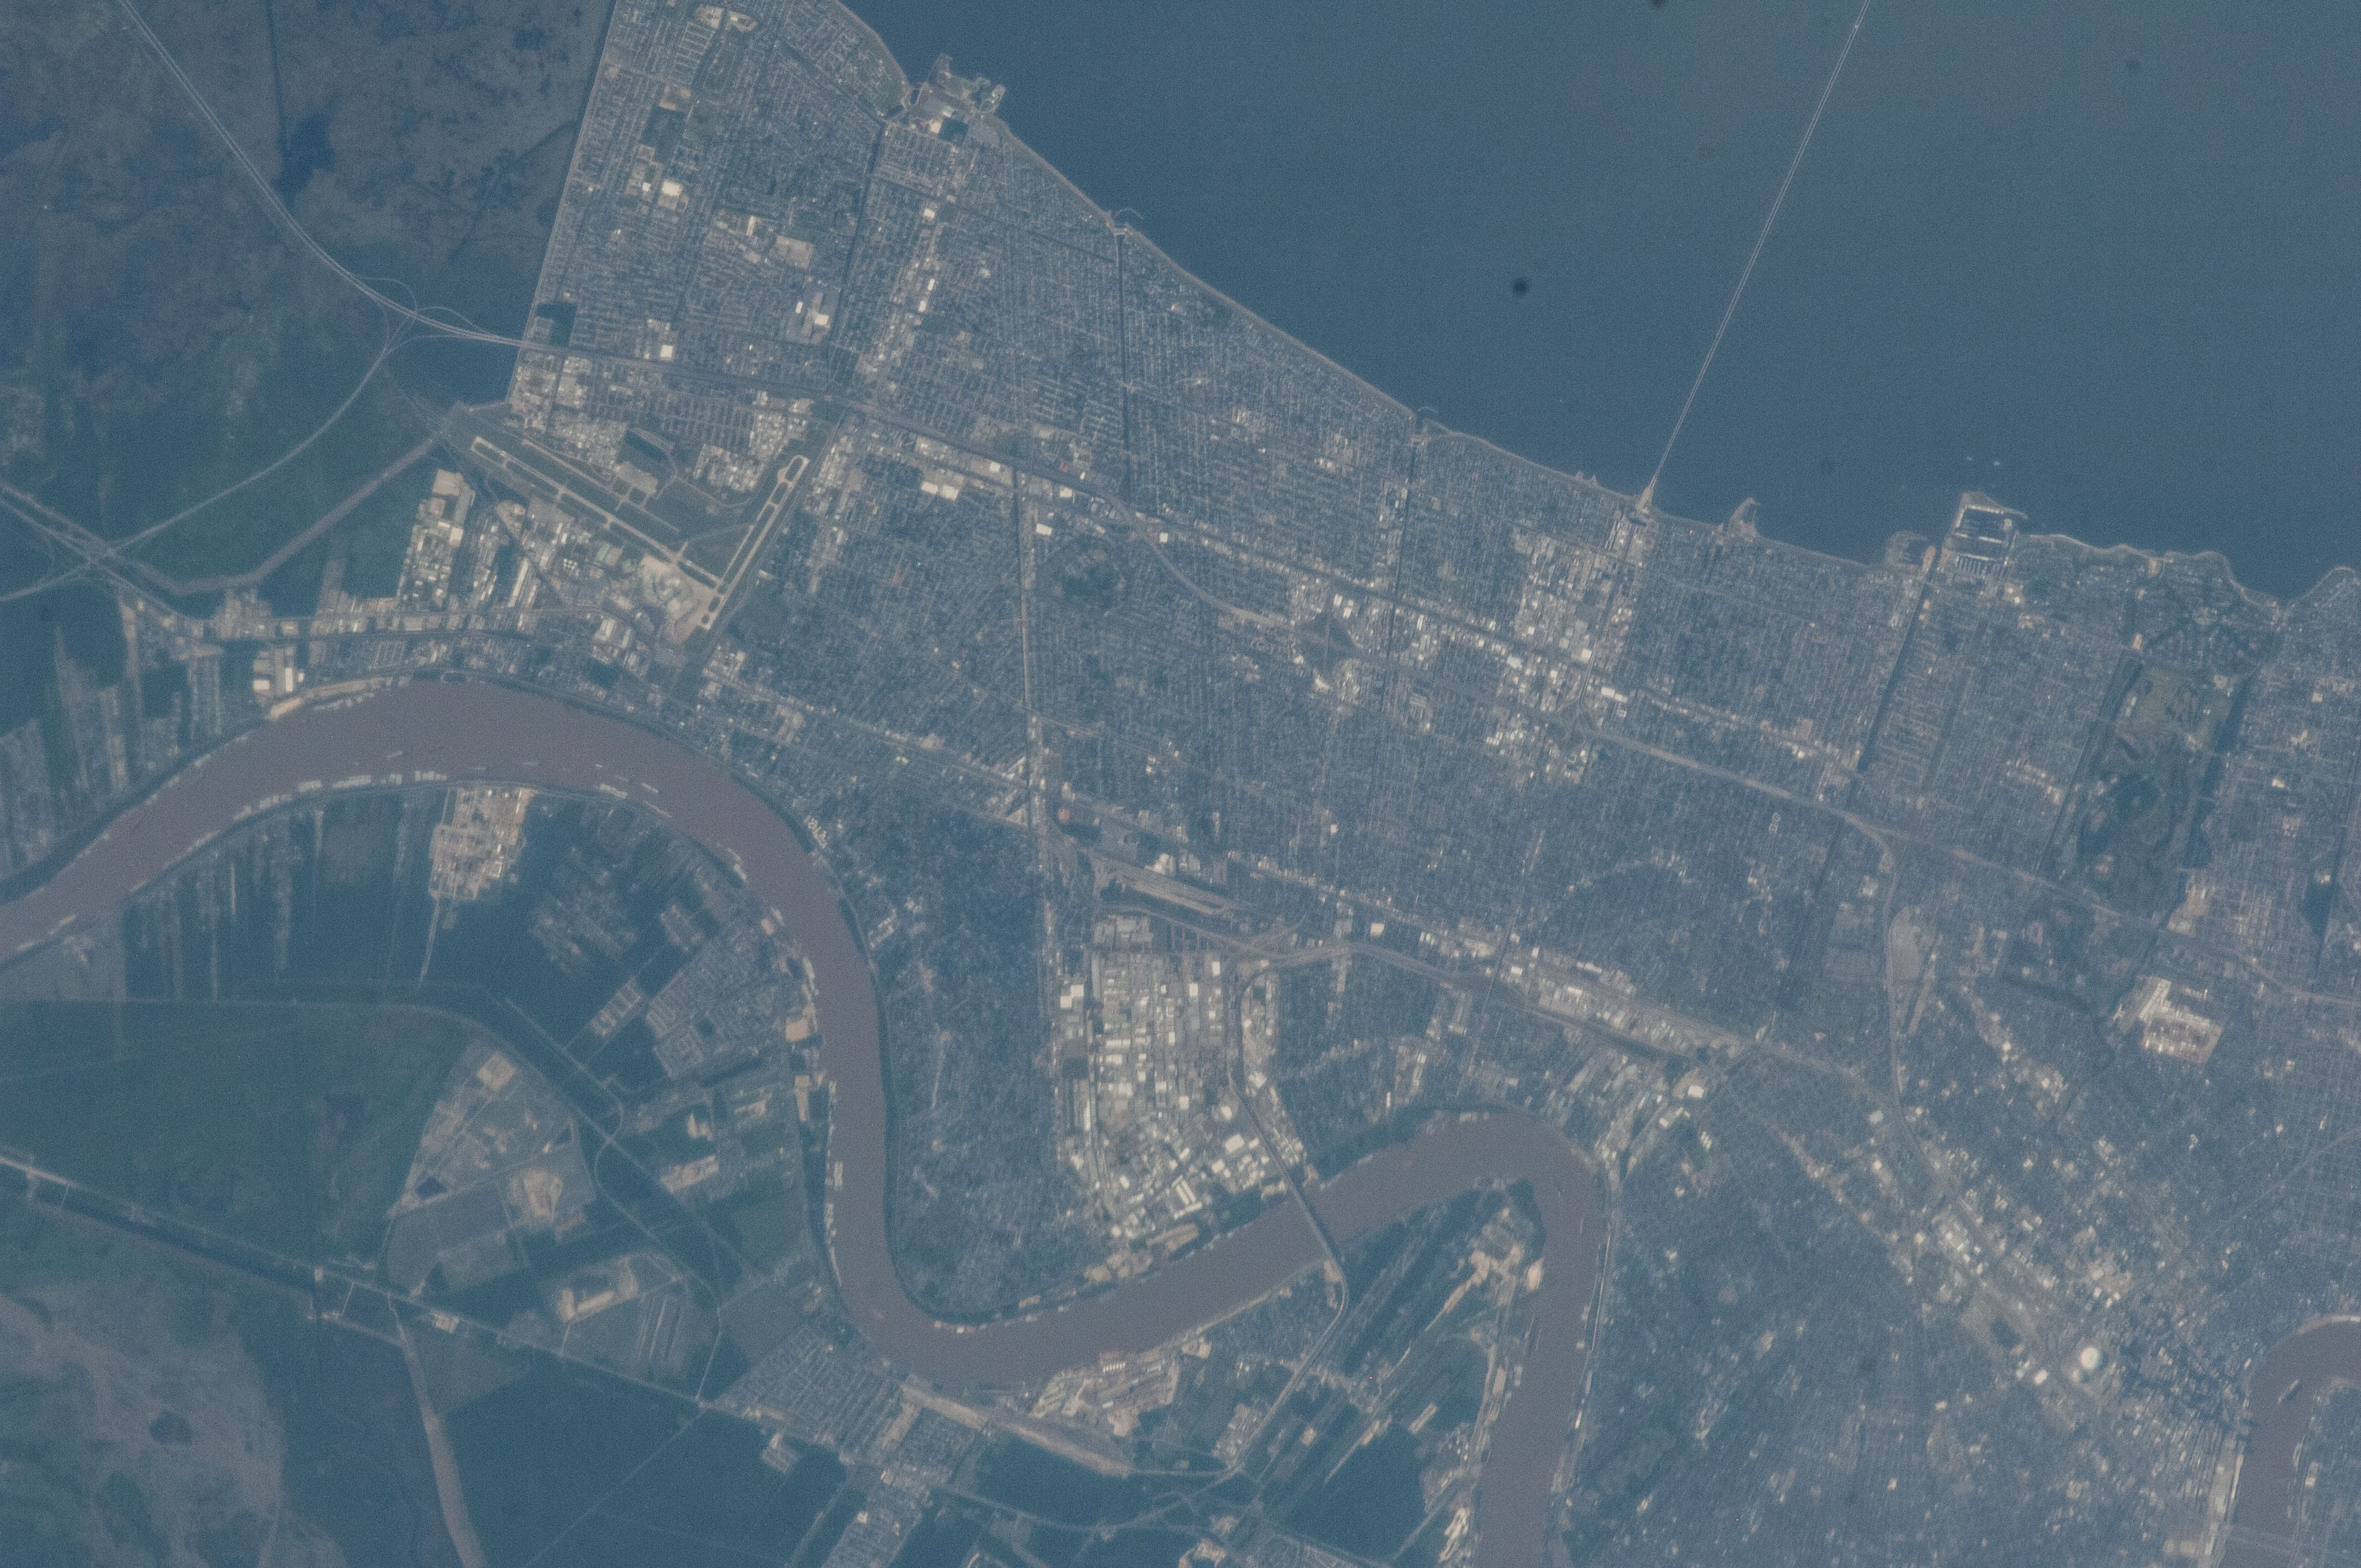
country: USA-LOUISIANA
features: MISSISSIPPI RIVER, NEW ORLEANS, LAKE, PONTCHARTRAIN
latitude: 30.0
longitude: -90.2
